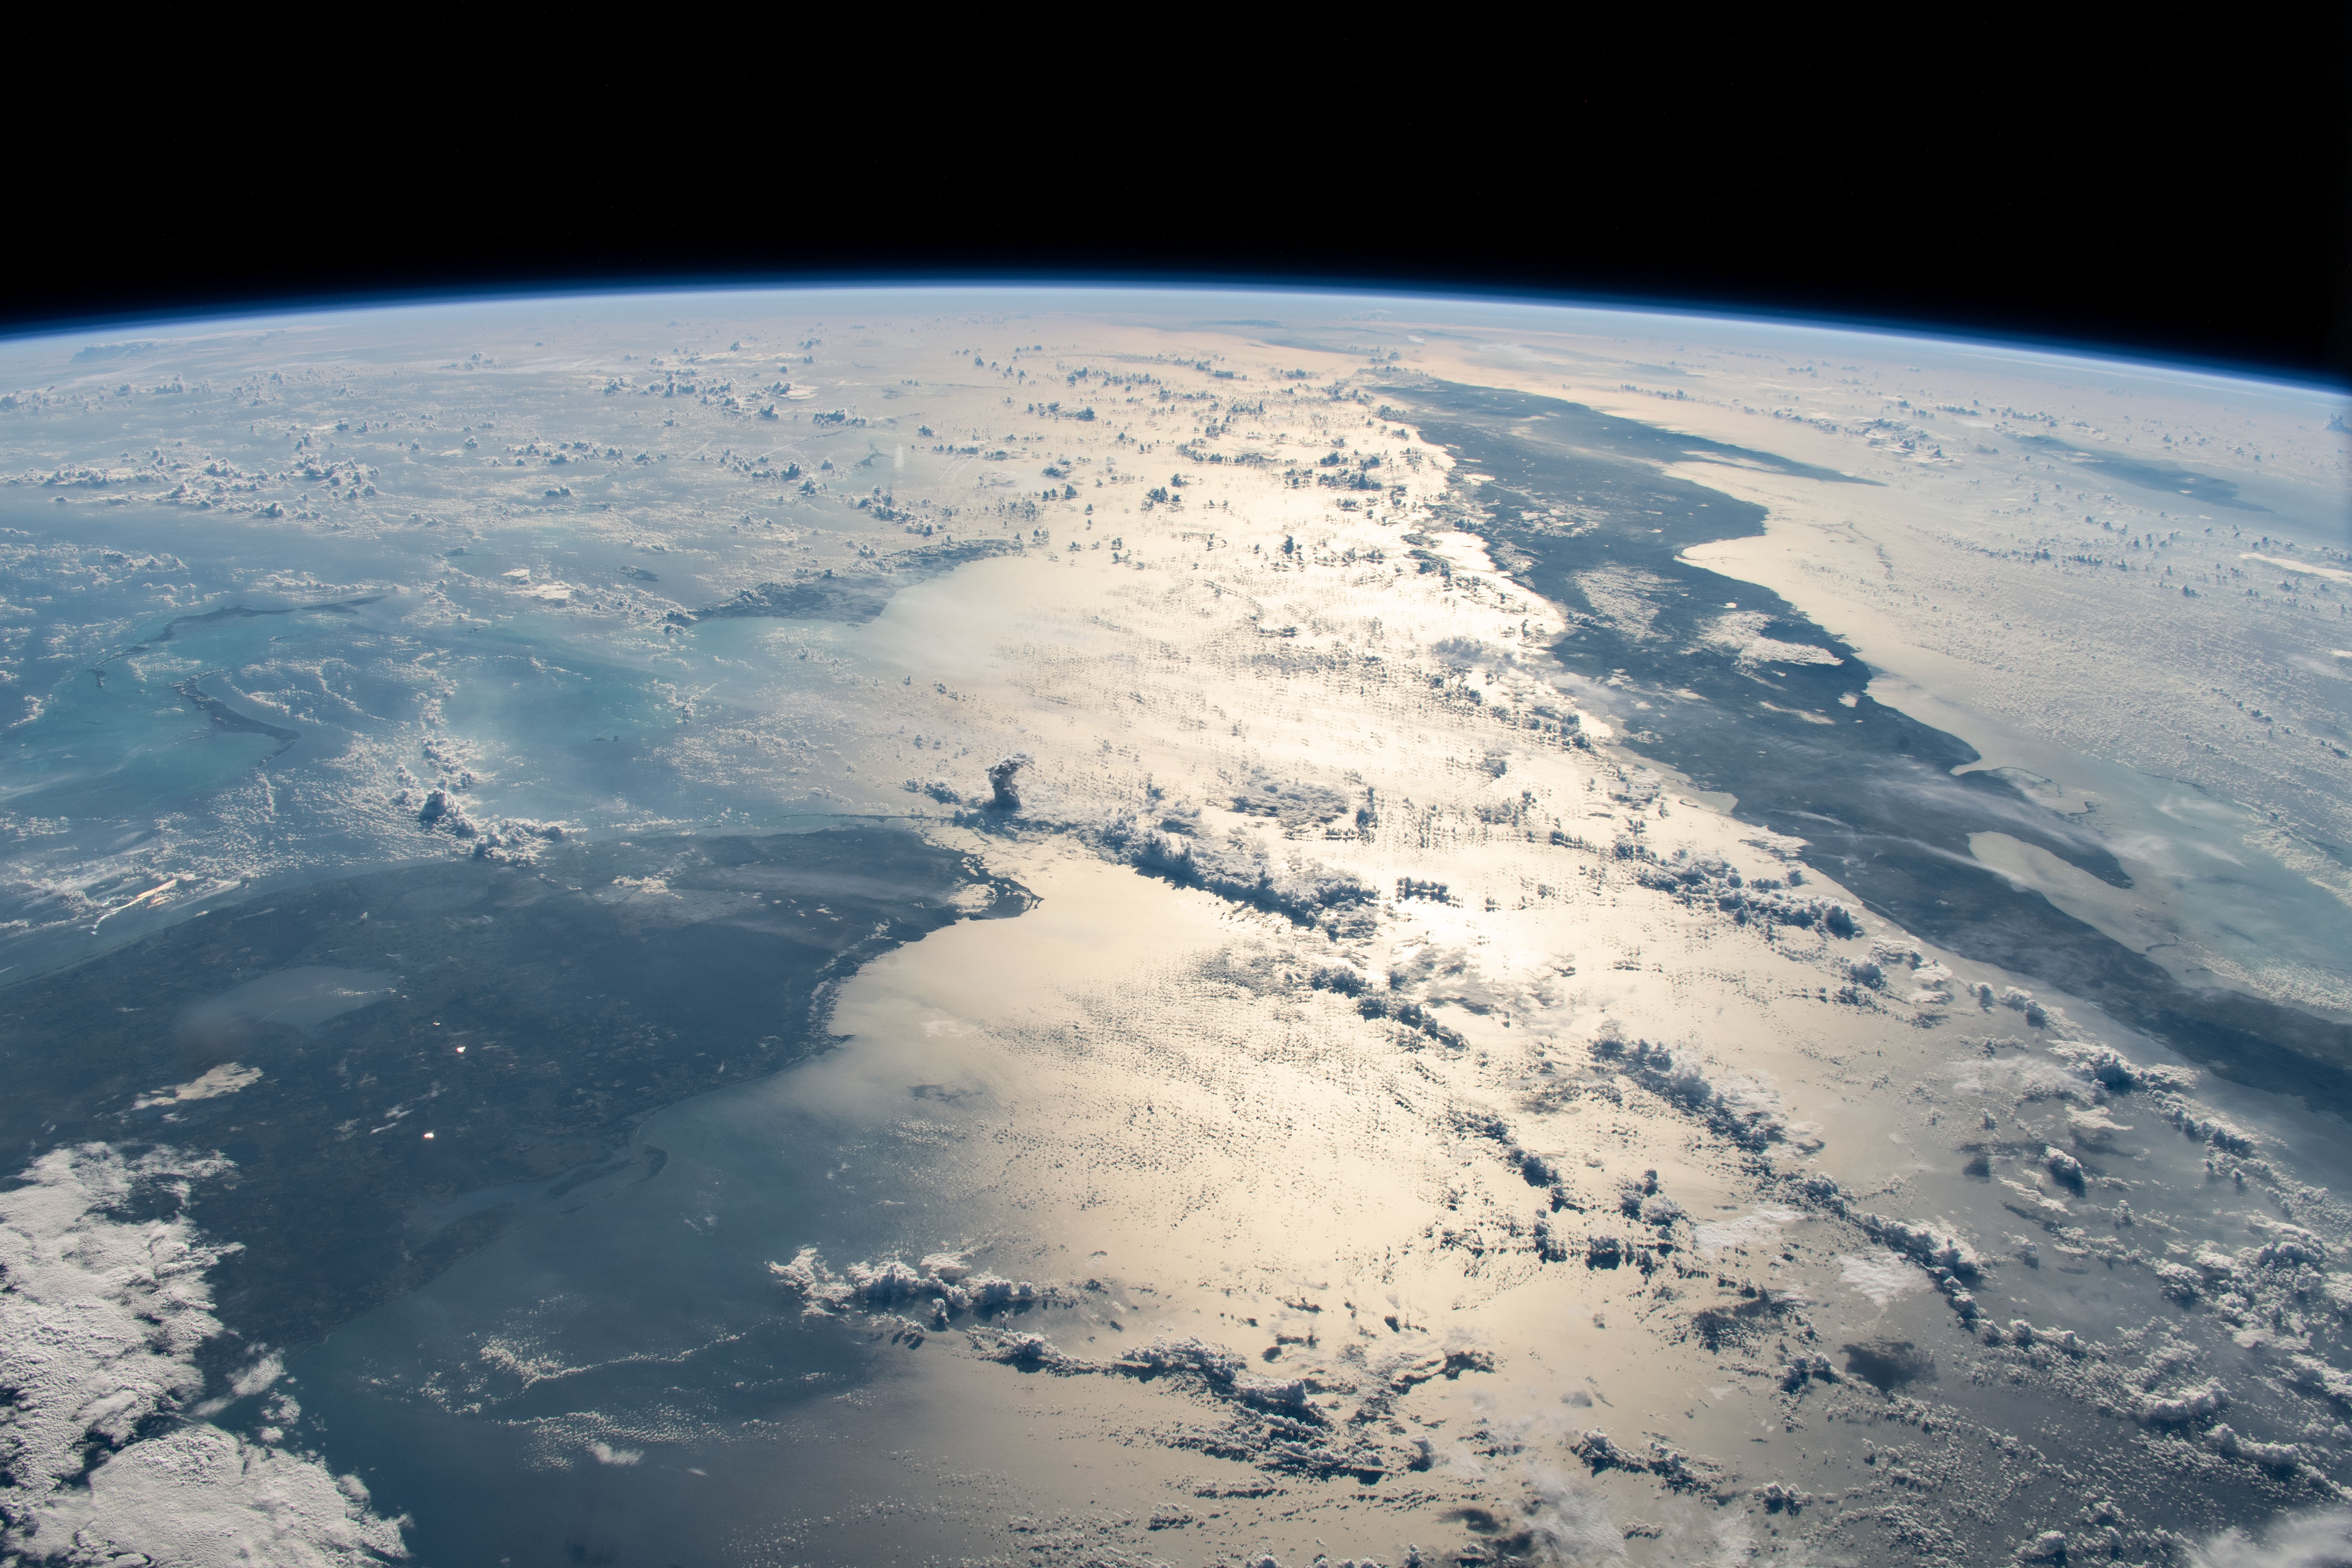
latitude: 24.0
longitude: -80.5
